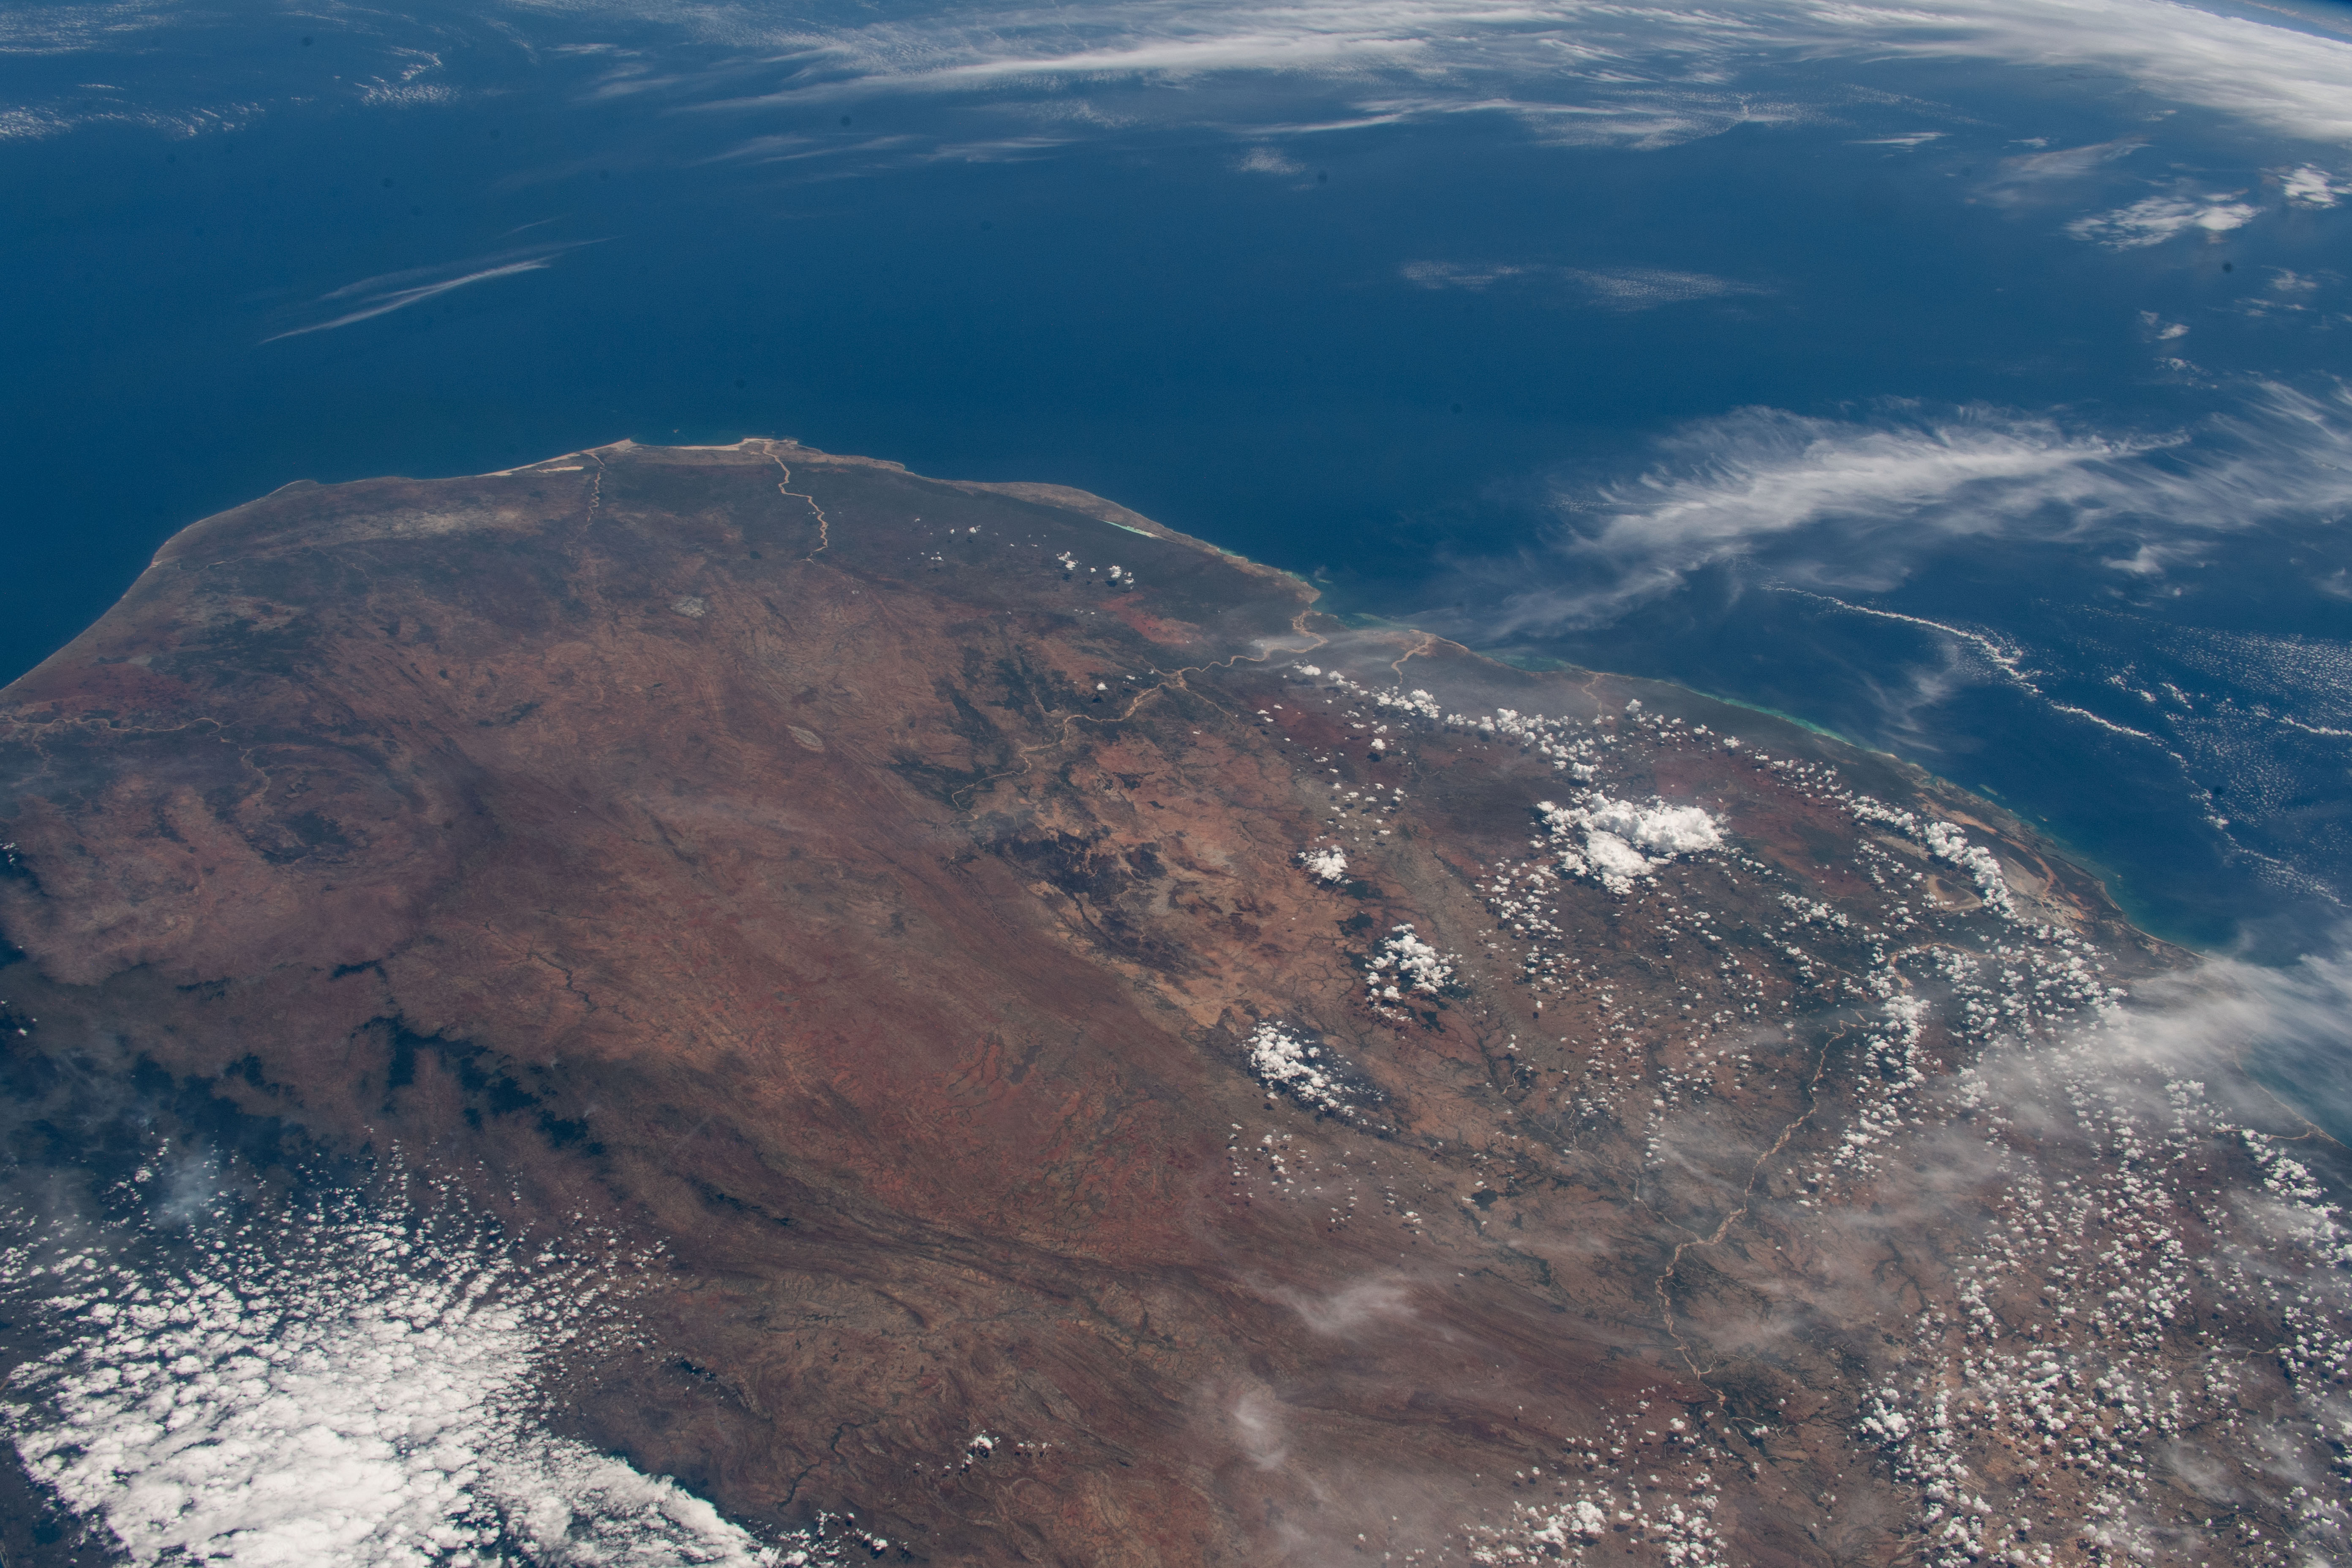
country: MADAGASCAR
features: MADAGASCAR, TOLIARA
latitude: -23.5
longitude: 44.0
